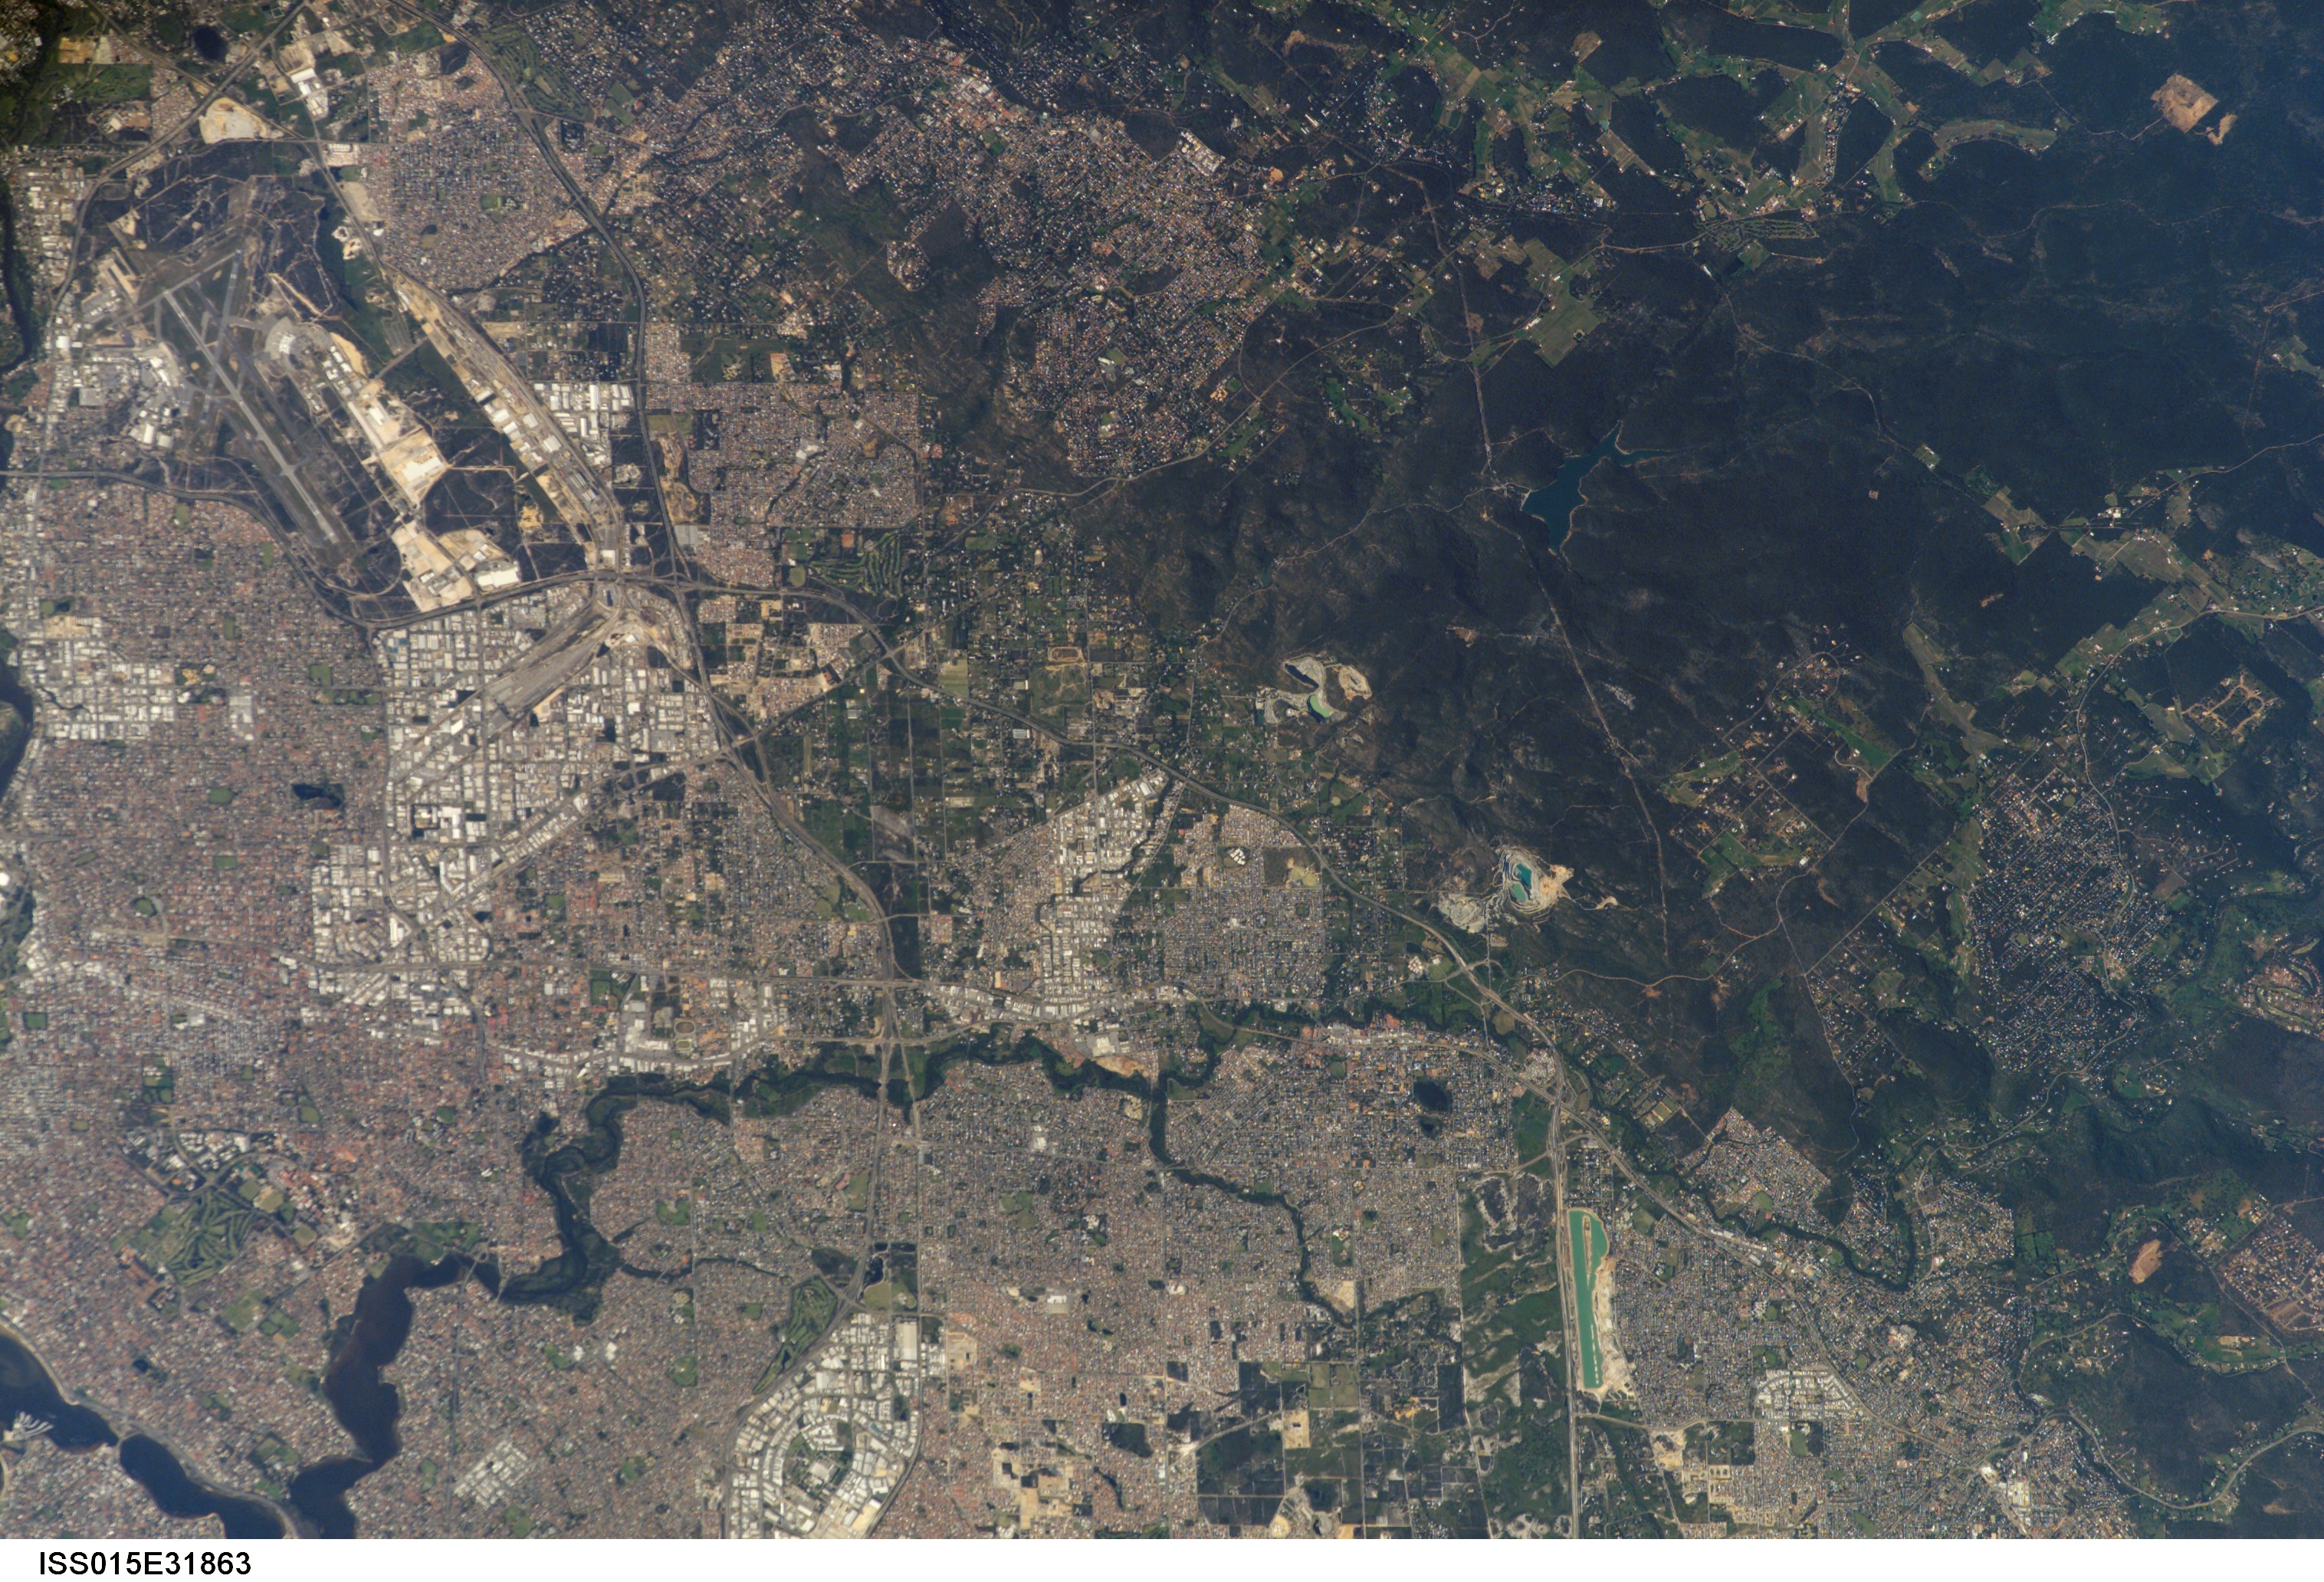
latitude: -32.0
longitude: 116.0
